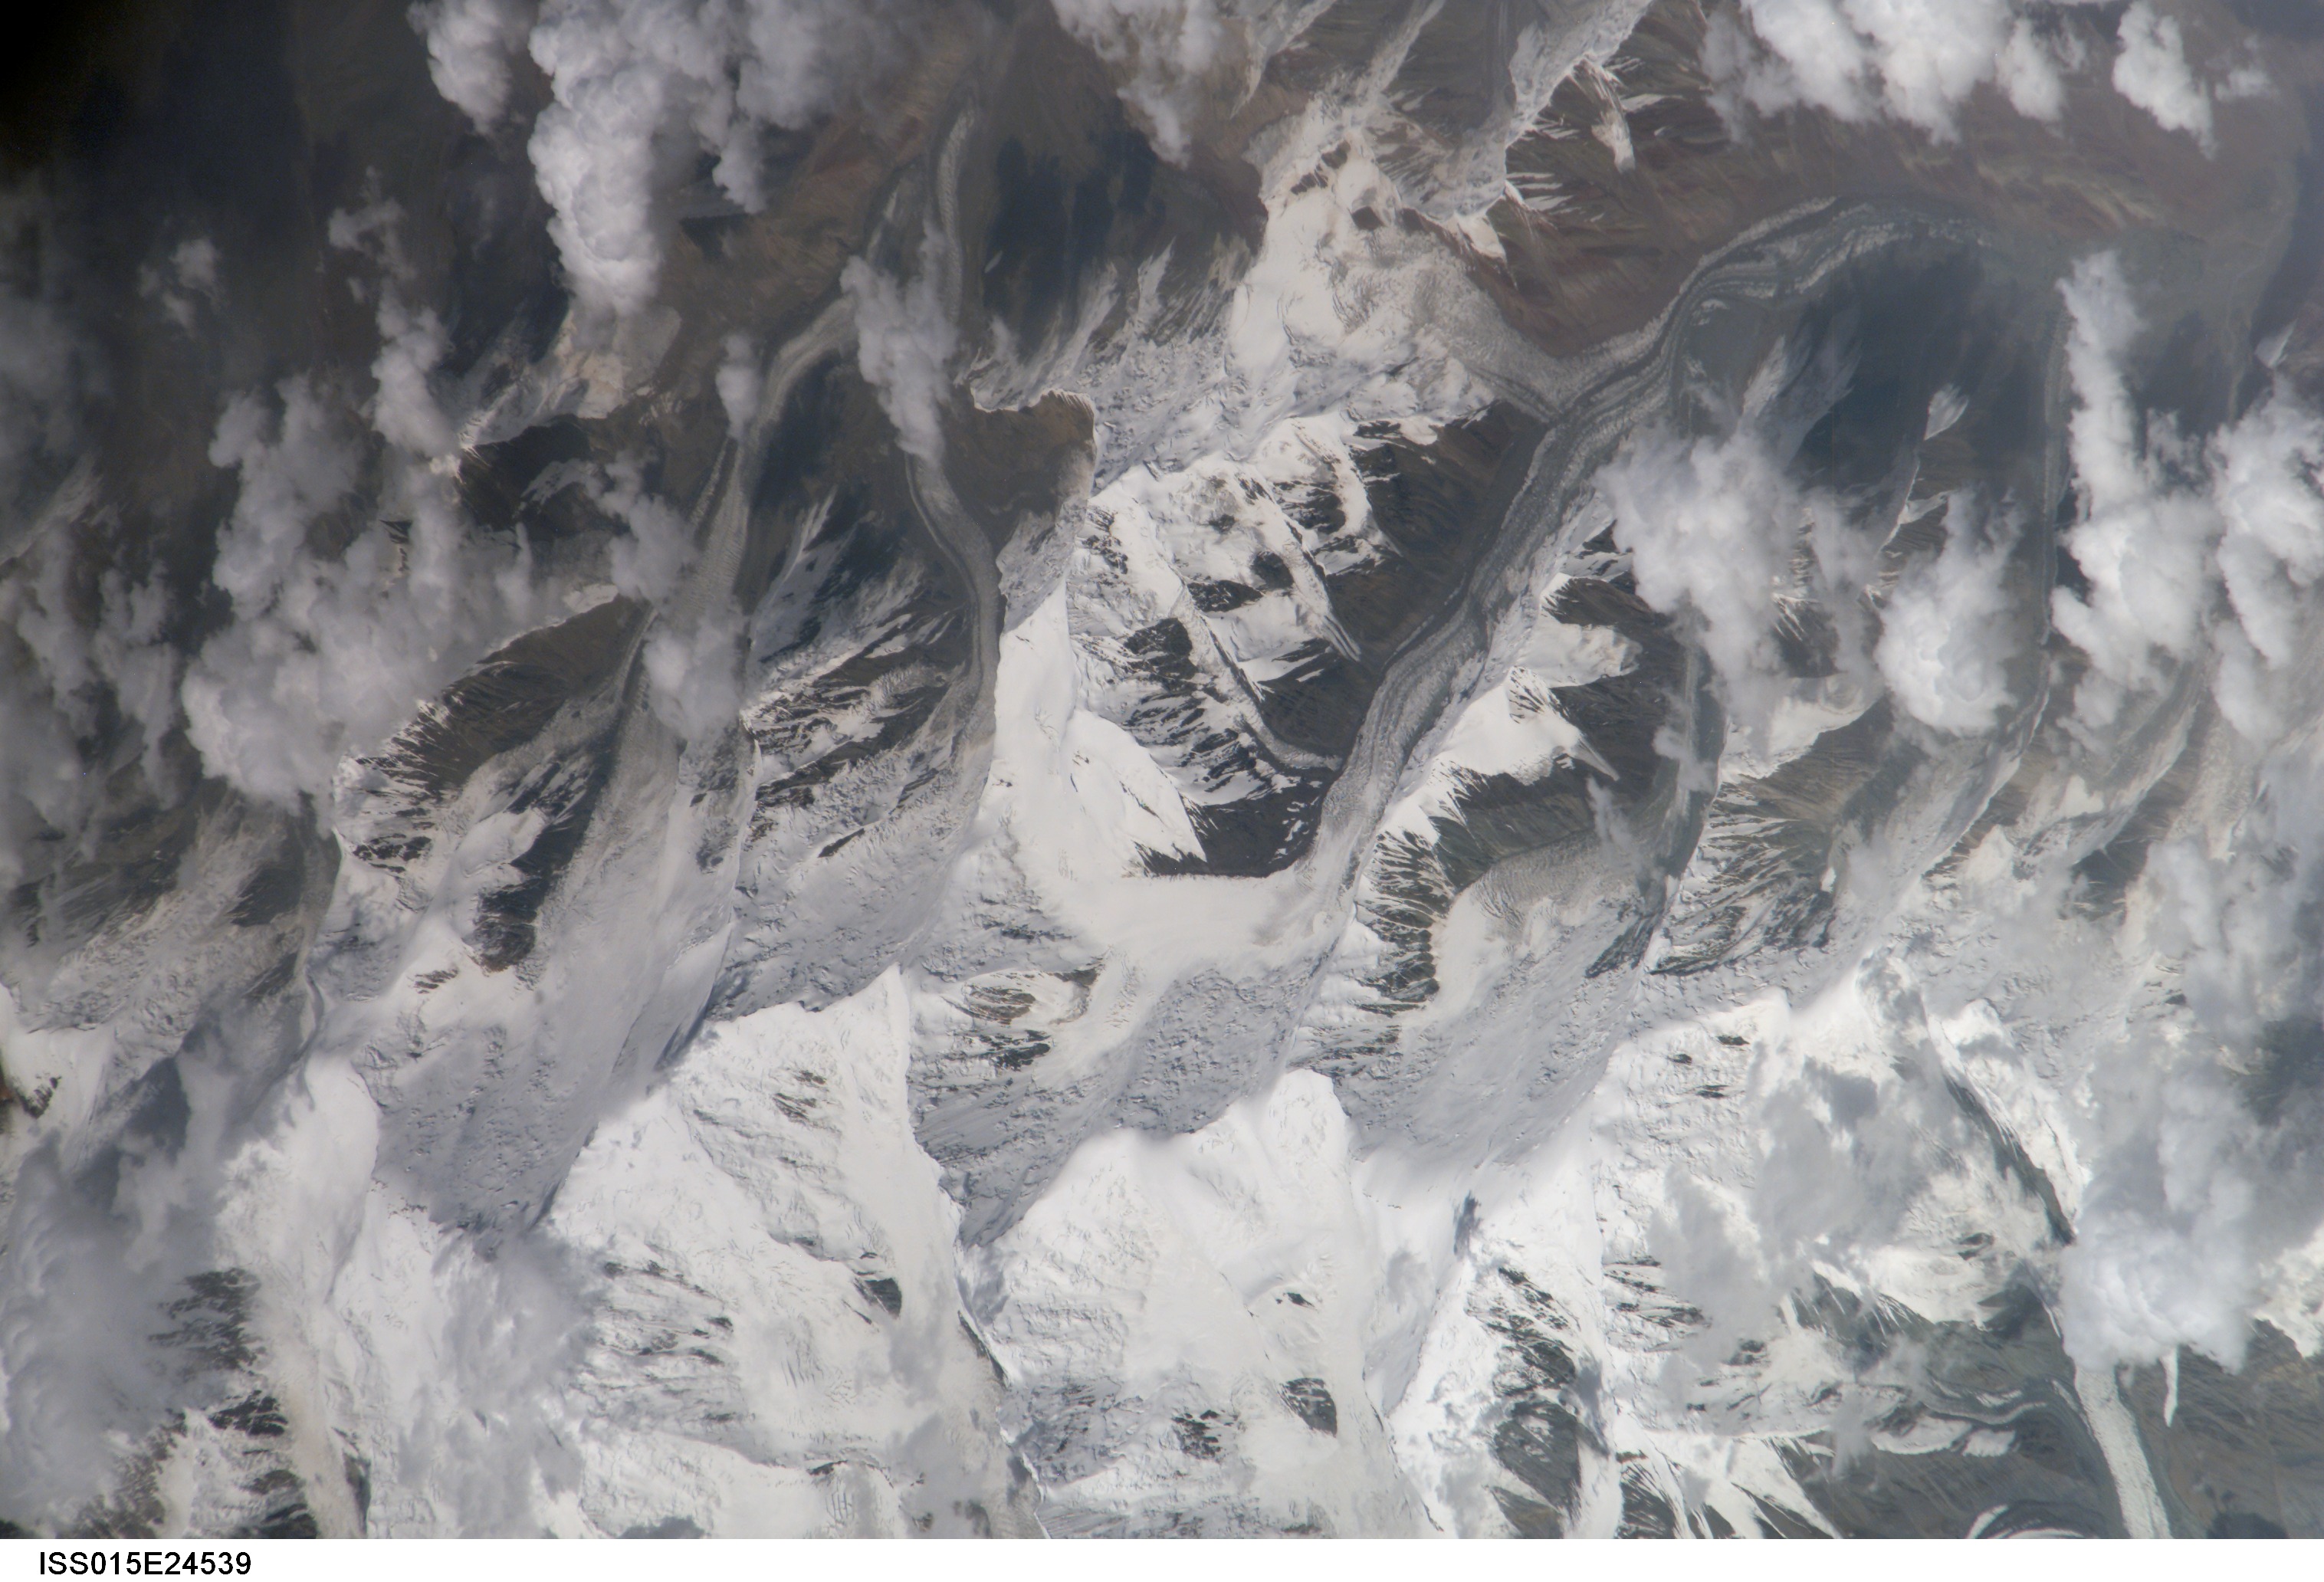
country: KYRGYZSTAN
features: ALTAI RANGE, VALLEY GL., SNOW
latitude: 39.4
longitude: 73.0
